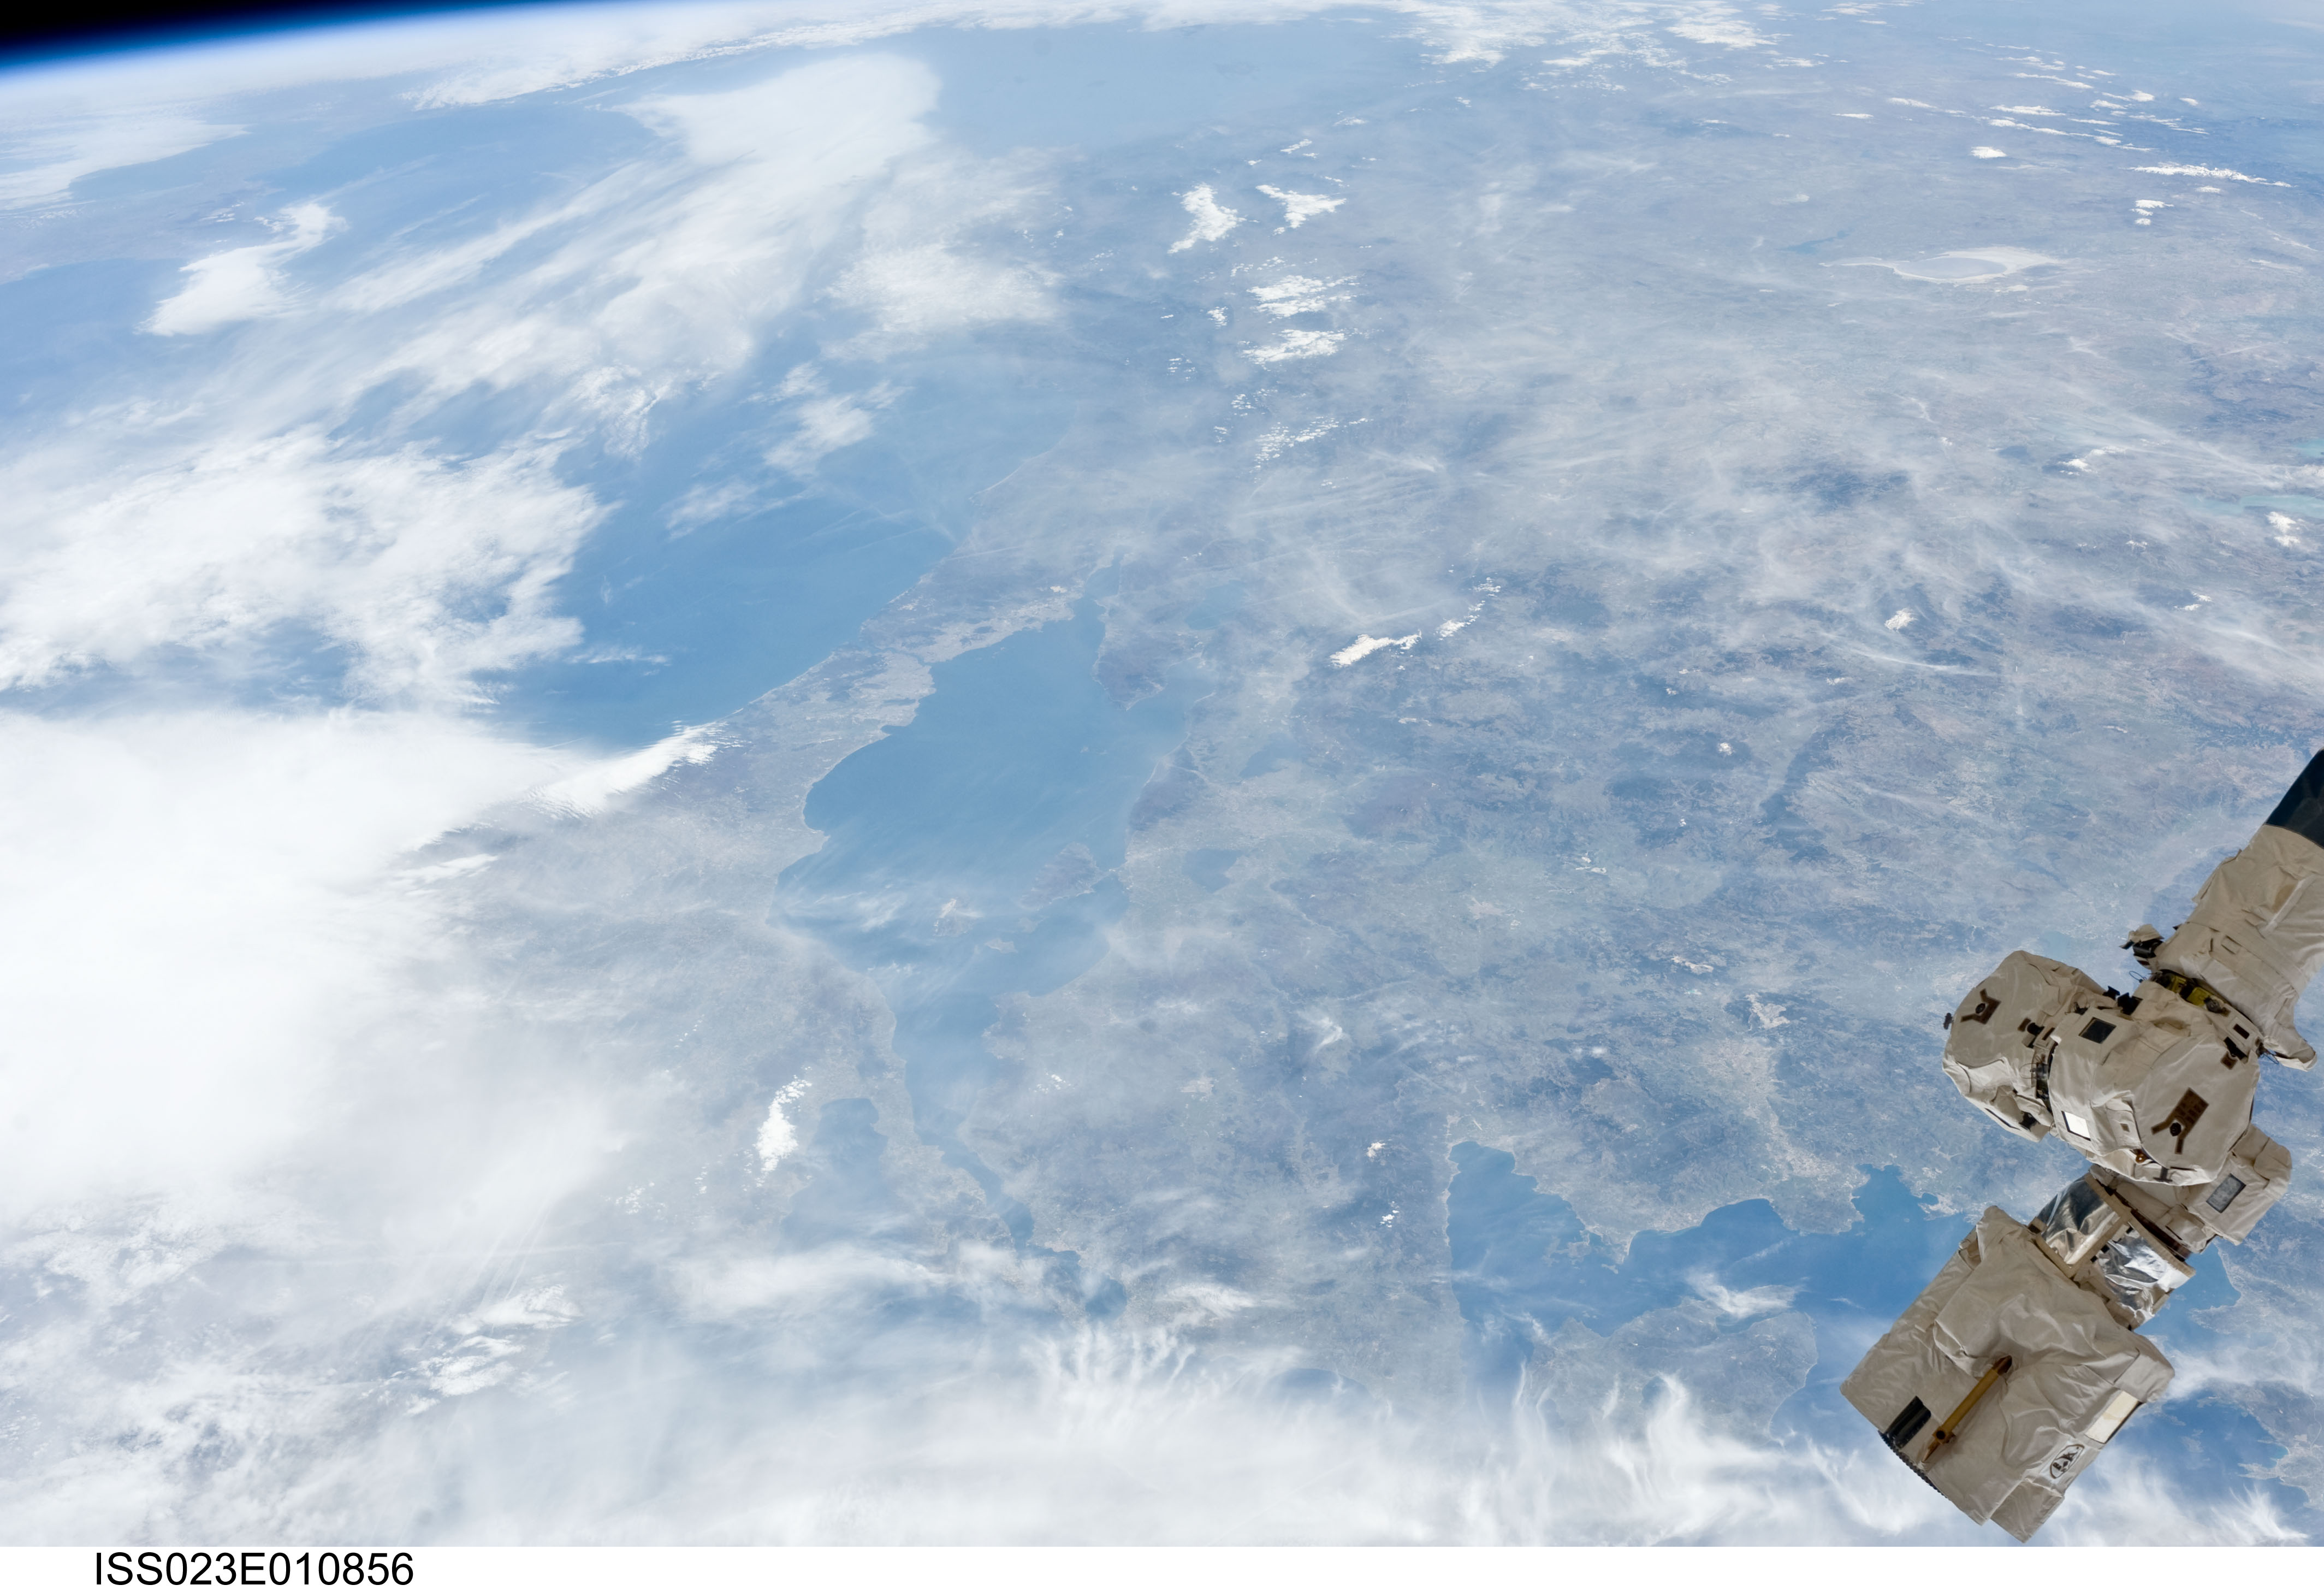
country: TURKEY
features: PAN-COAST, AEGEAN S., BLACK S., S. OF MARMARA, ISTANBUL AREA, ISS
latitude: 40.5
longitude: 29.0
